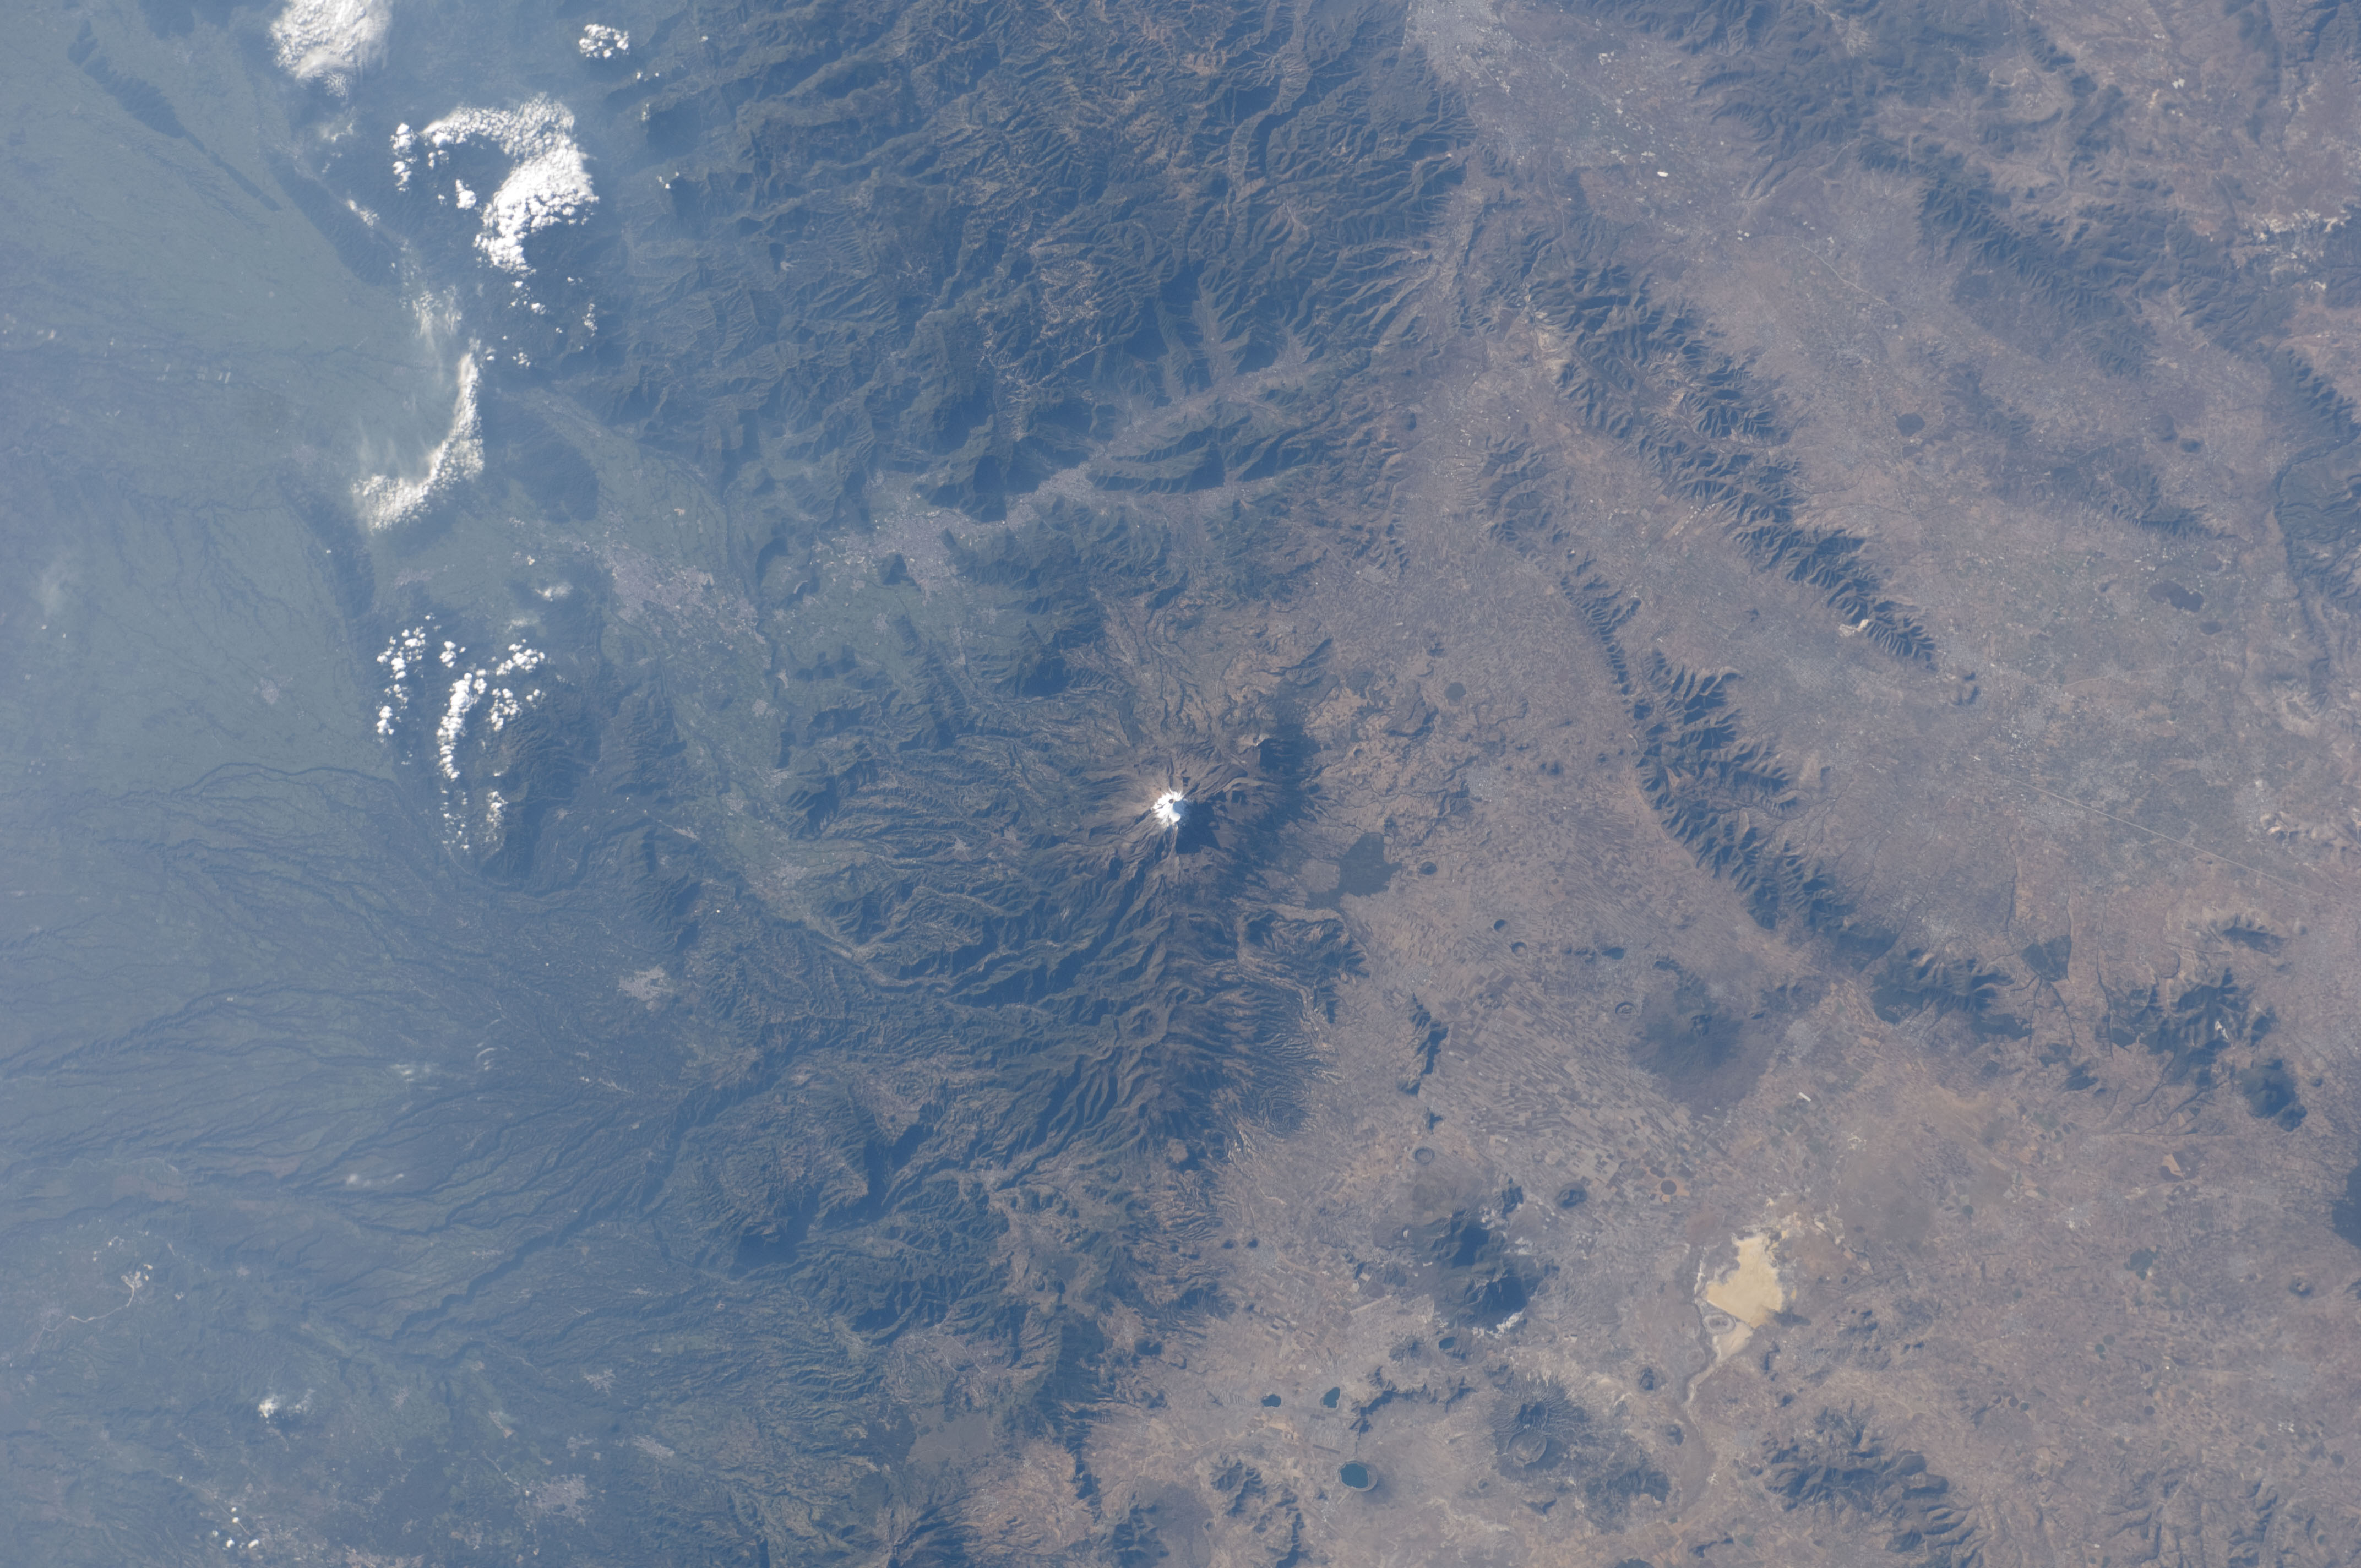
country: MEXICO
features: HAZE, SIERRA MADRE ORIENTAL, ORIZABA VOL.
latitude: 19.0
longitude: -97.5
